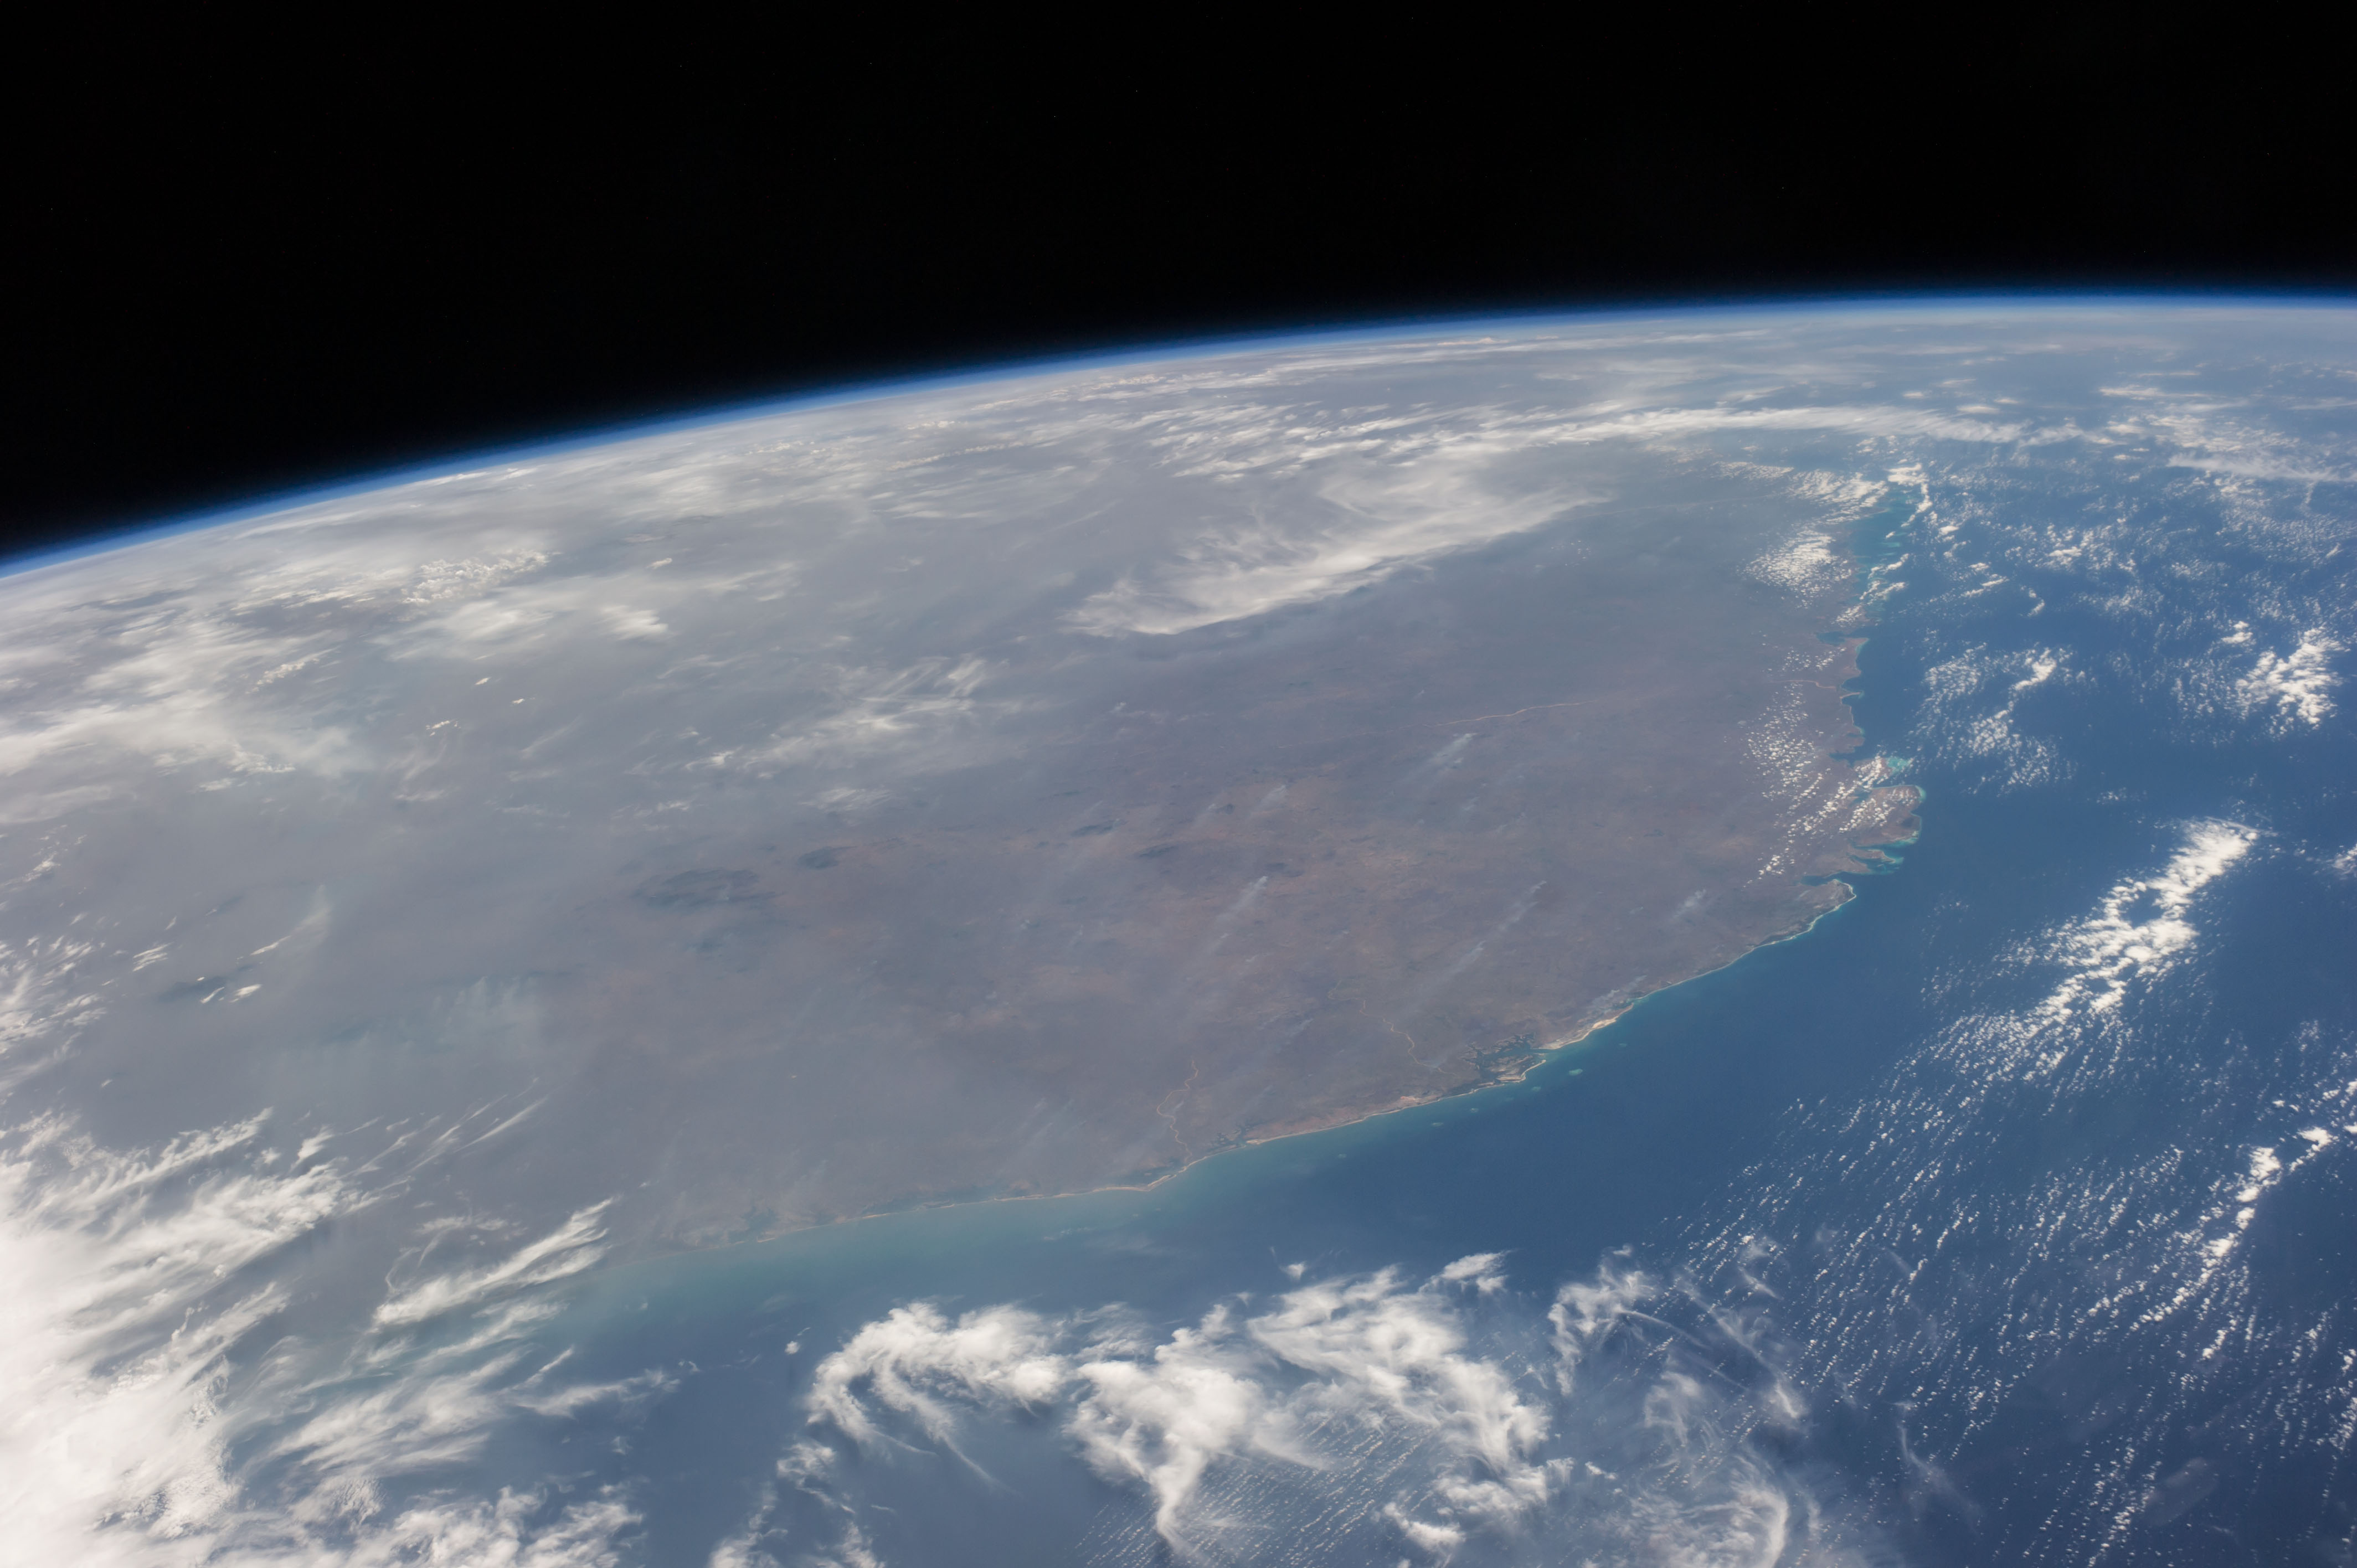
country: MOZAMBIQUE
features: MOZAMBIQUE CHAN., INDIAN O., ATMOSPHERIC LIMB
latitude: -15.0
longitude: 38.5
